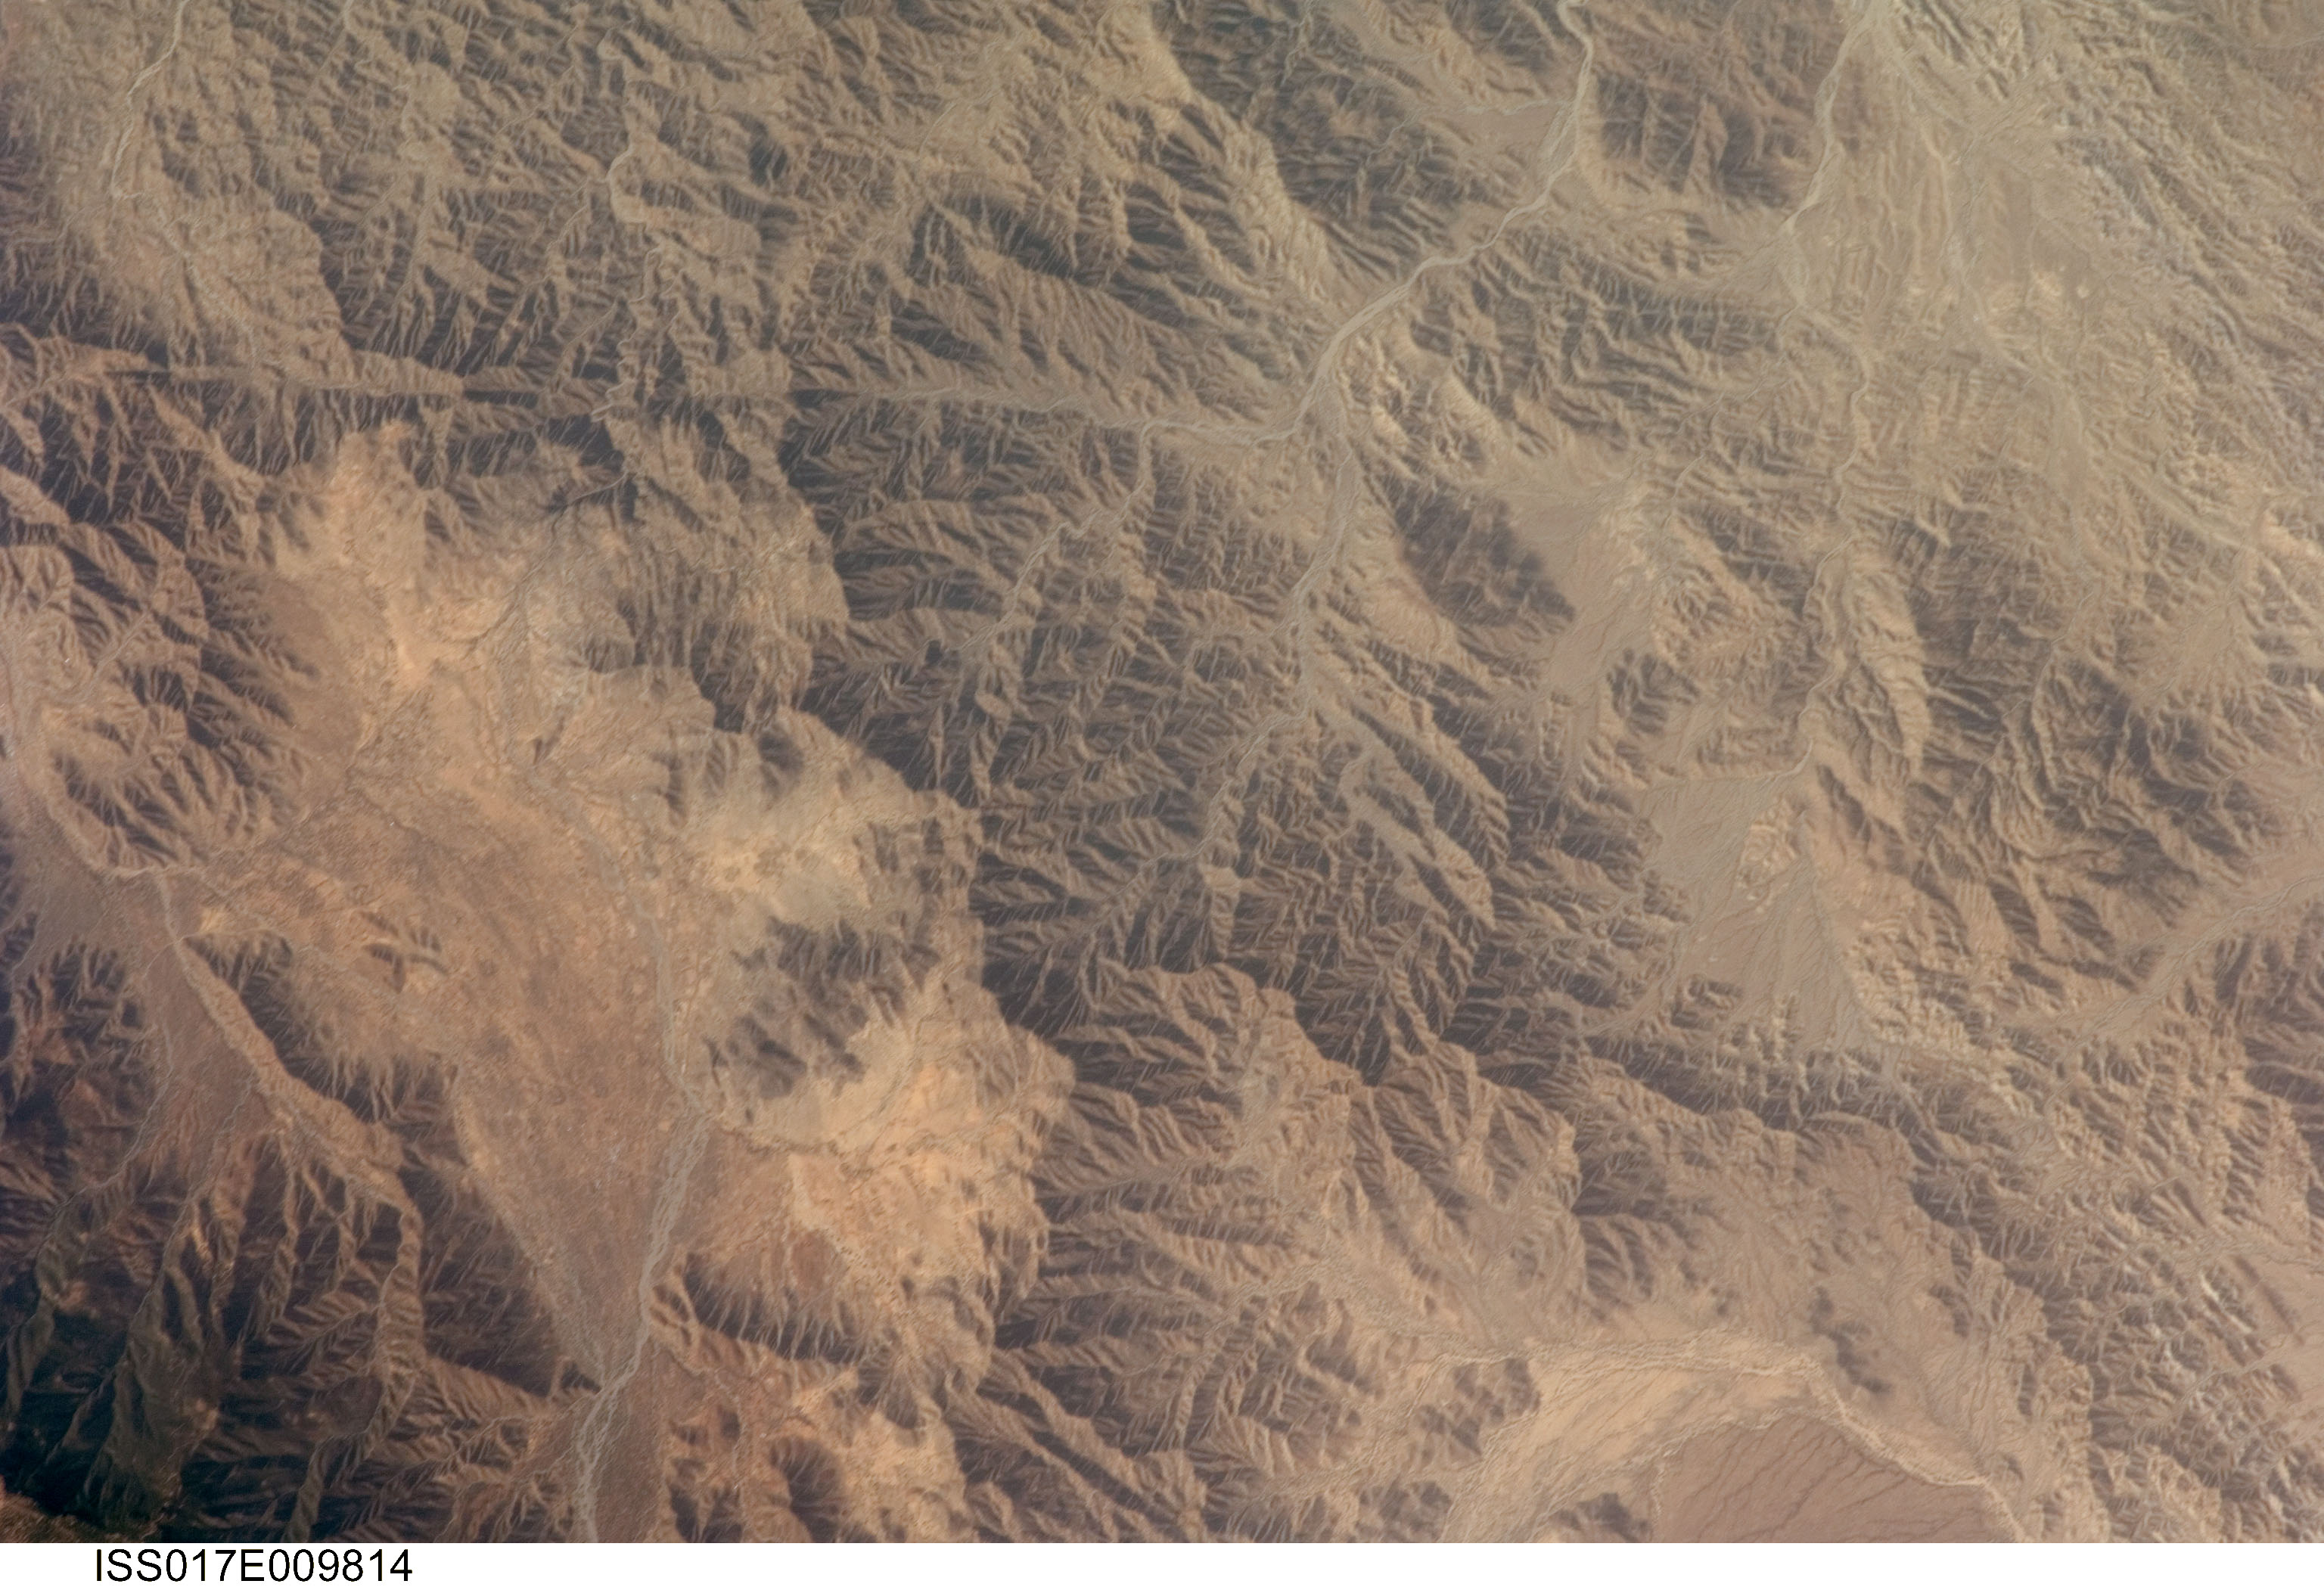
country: ETHIOPIA
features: AFAR TRIANGLE, ASSOT
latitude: 13.9
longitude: 39.9
